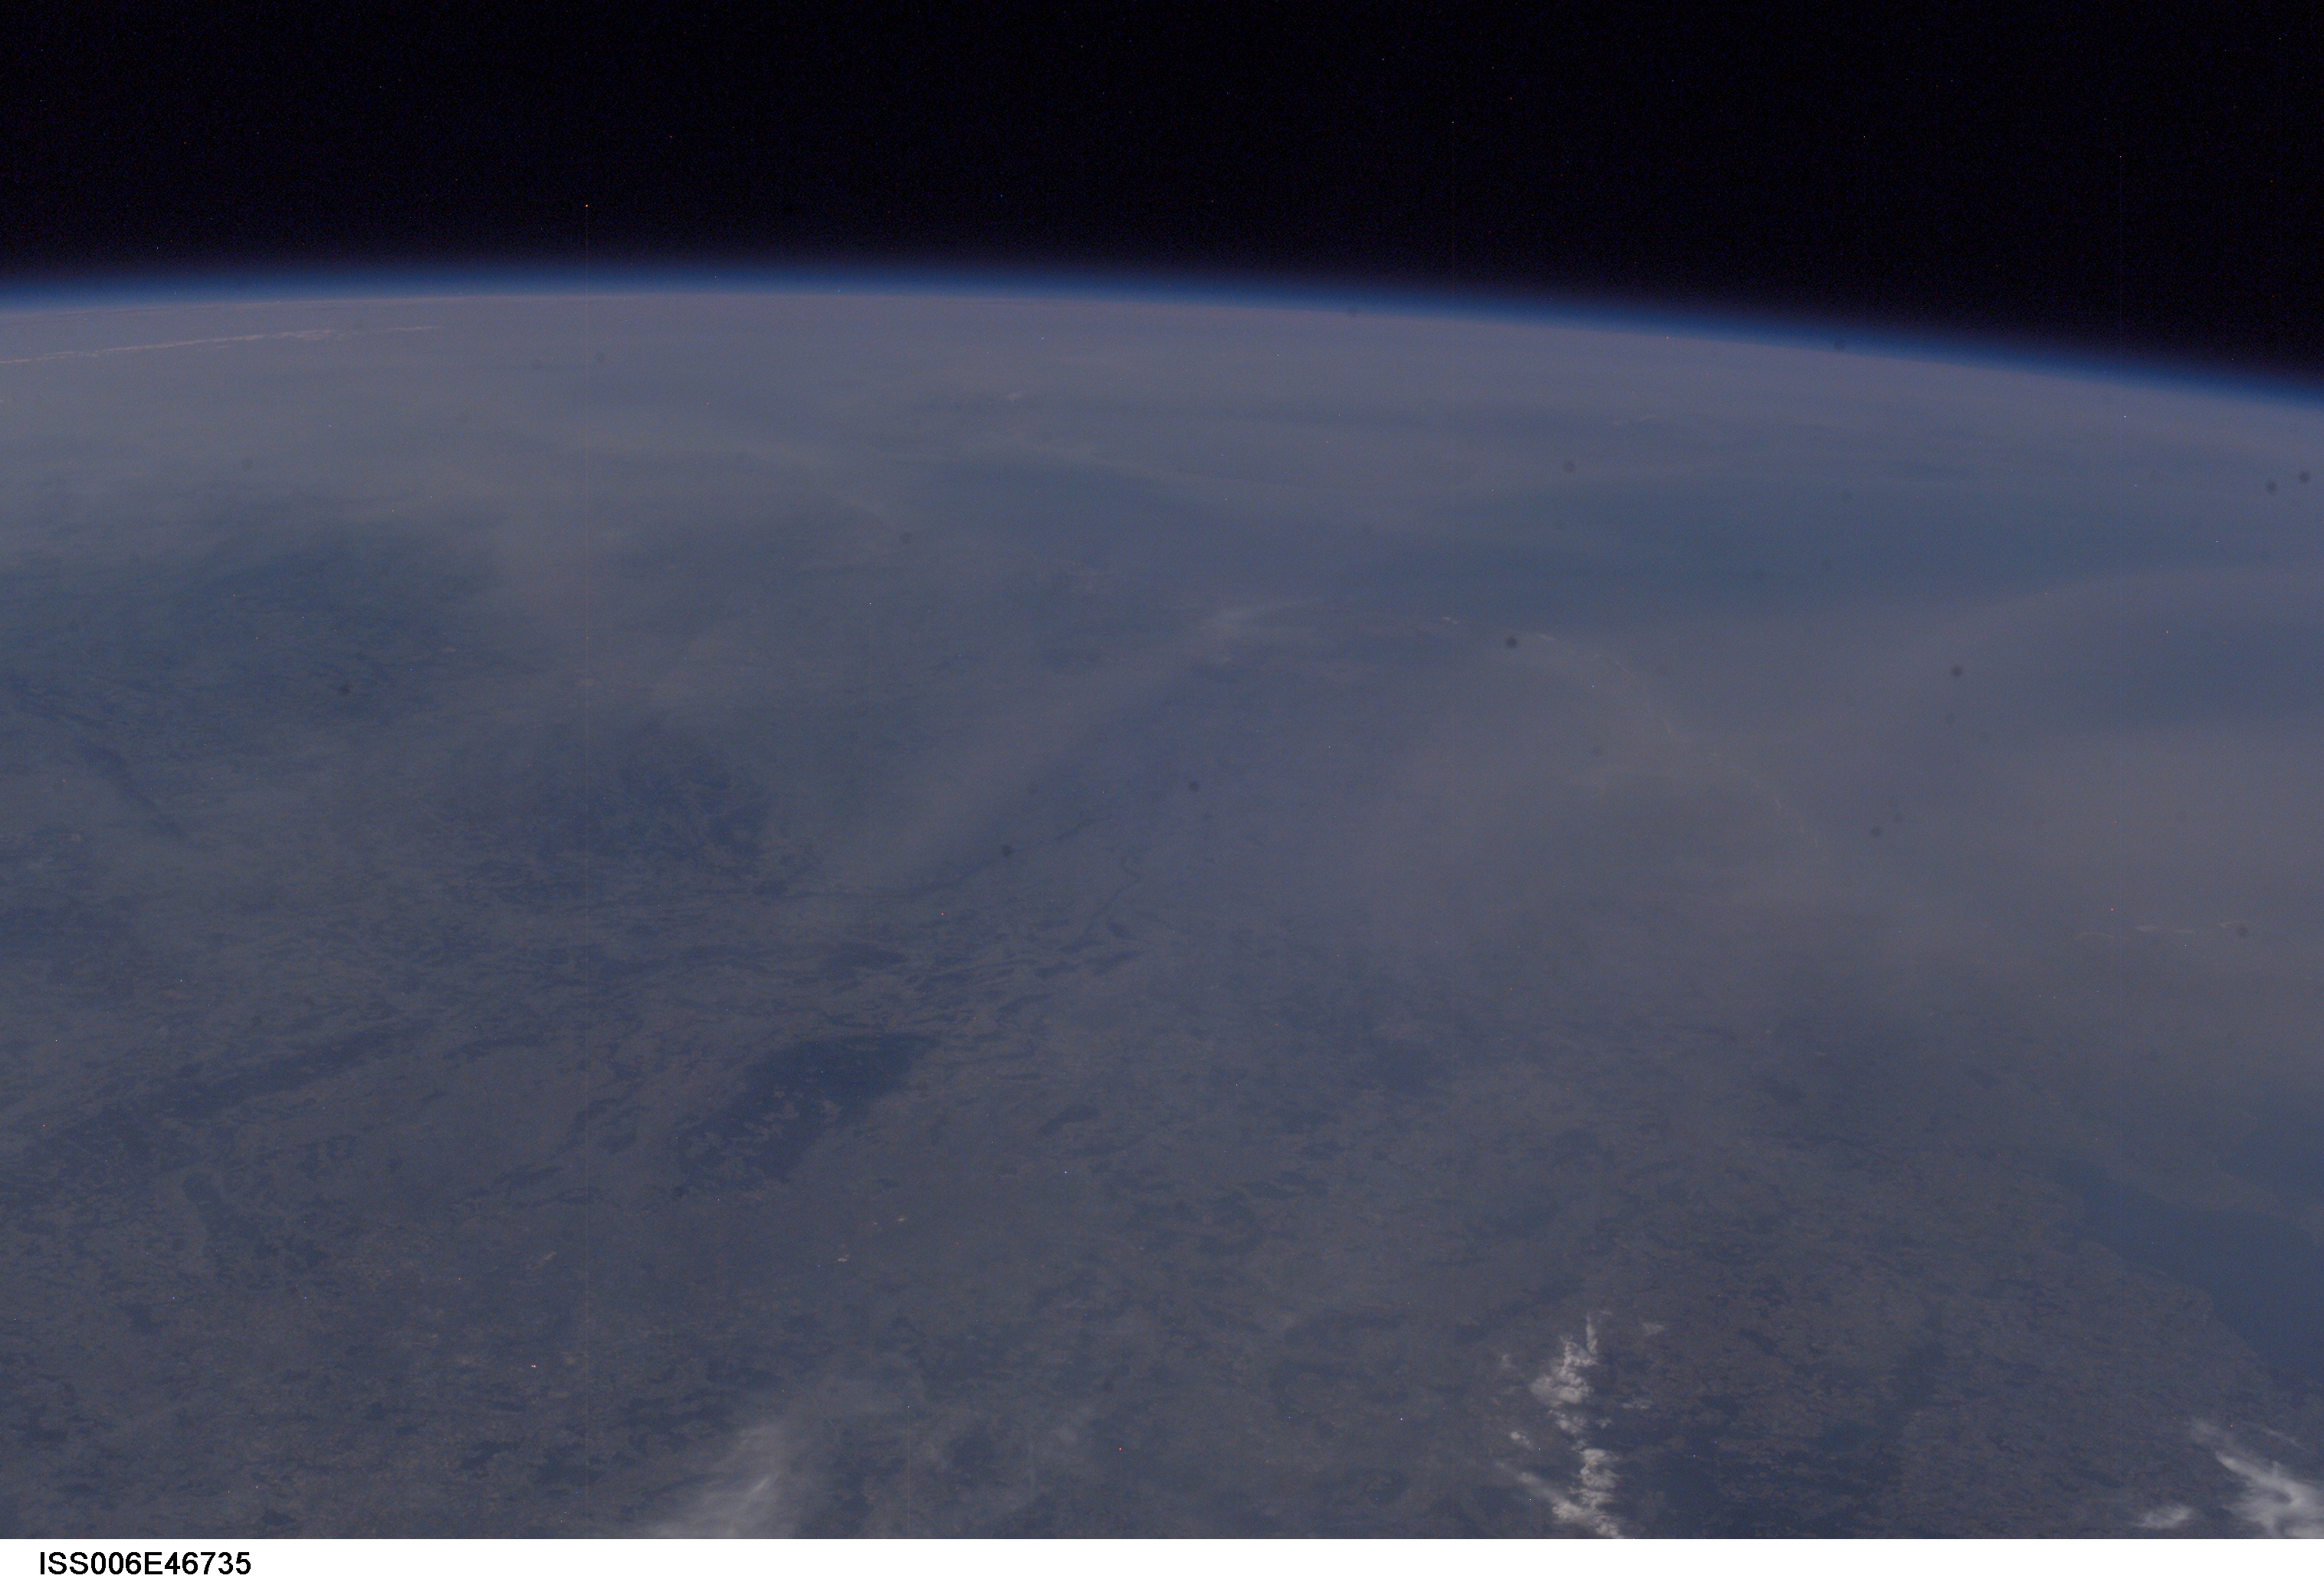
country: UKRAINE
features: ATMOSPHERIC LIMB
